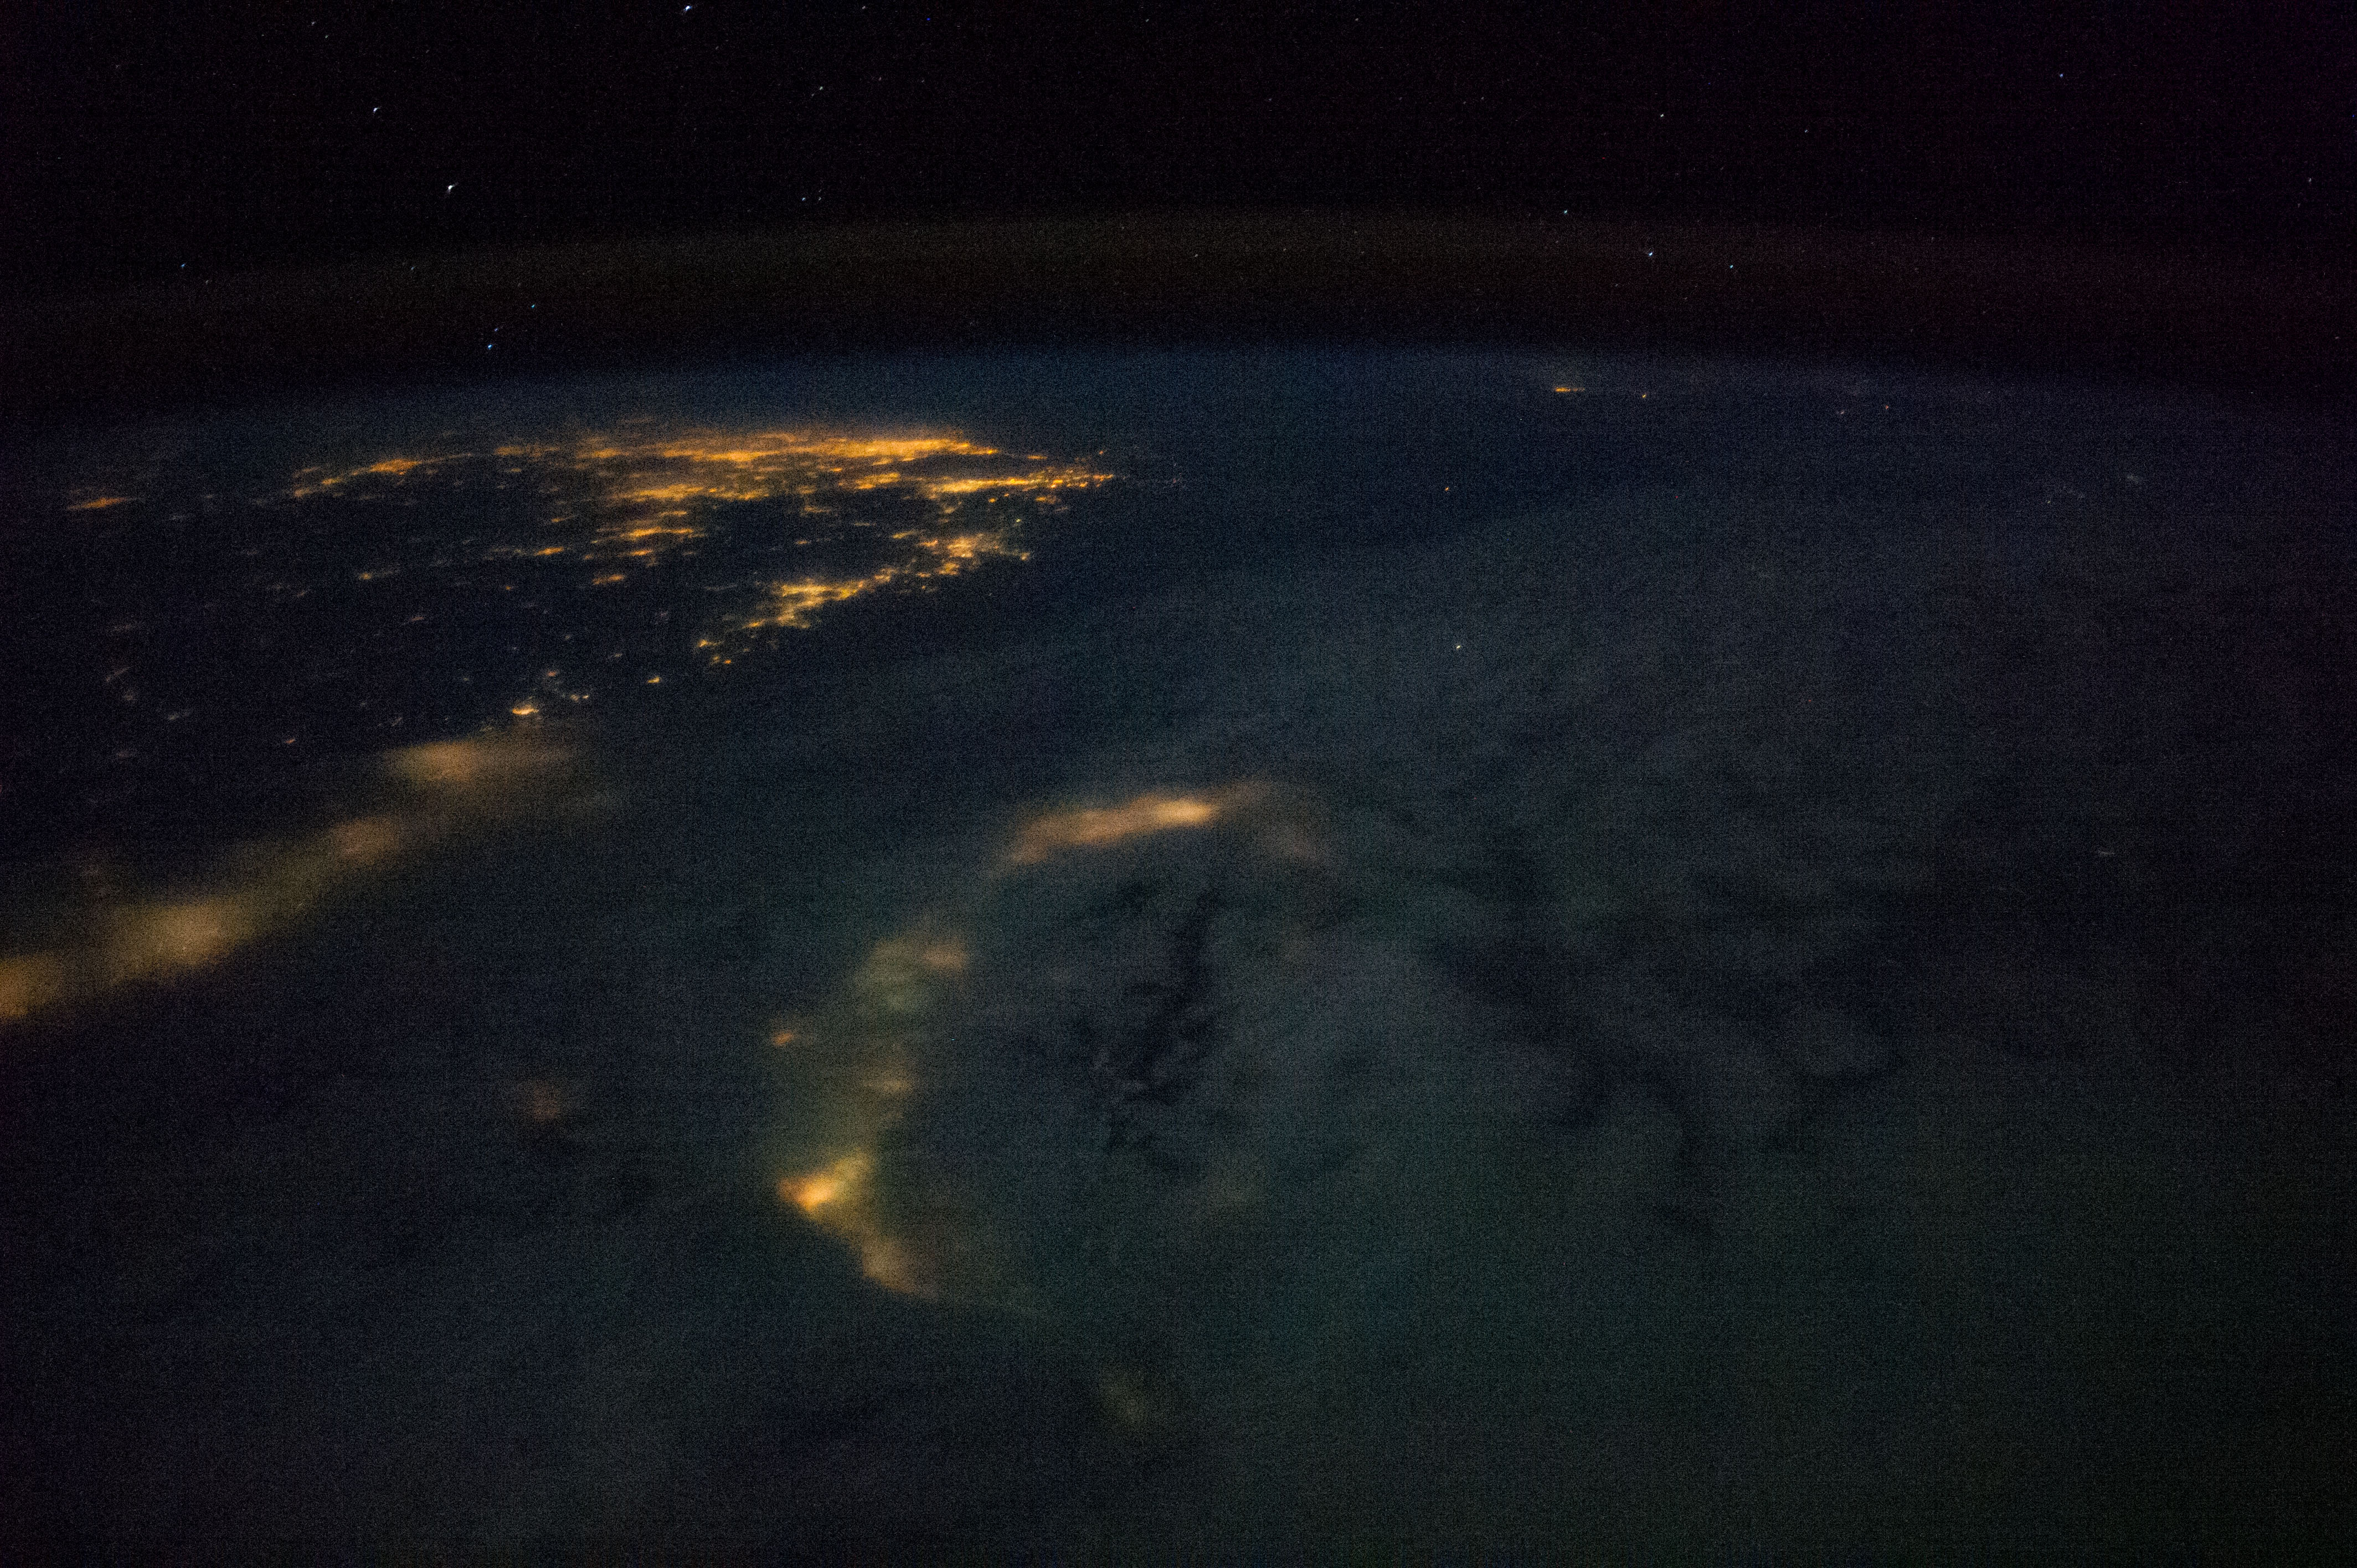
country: TAIWAN
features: EAST CHINA SEA, EARTH LIMB, NIGHT, DARK EARTHOBS, TAIWAN, MAINLAND CHINA, TAIPEI
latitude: 25.3
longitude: 121.4
